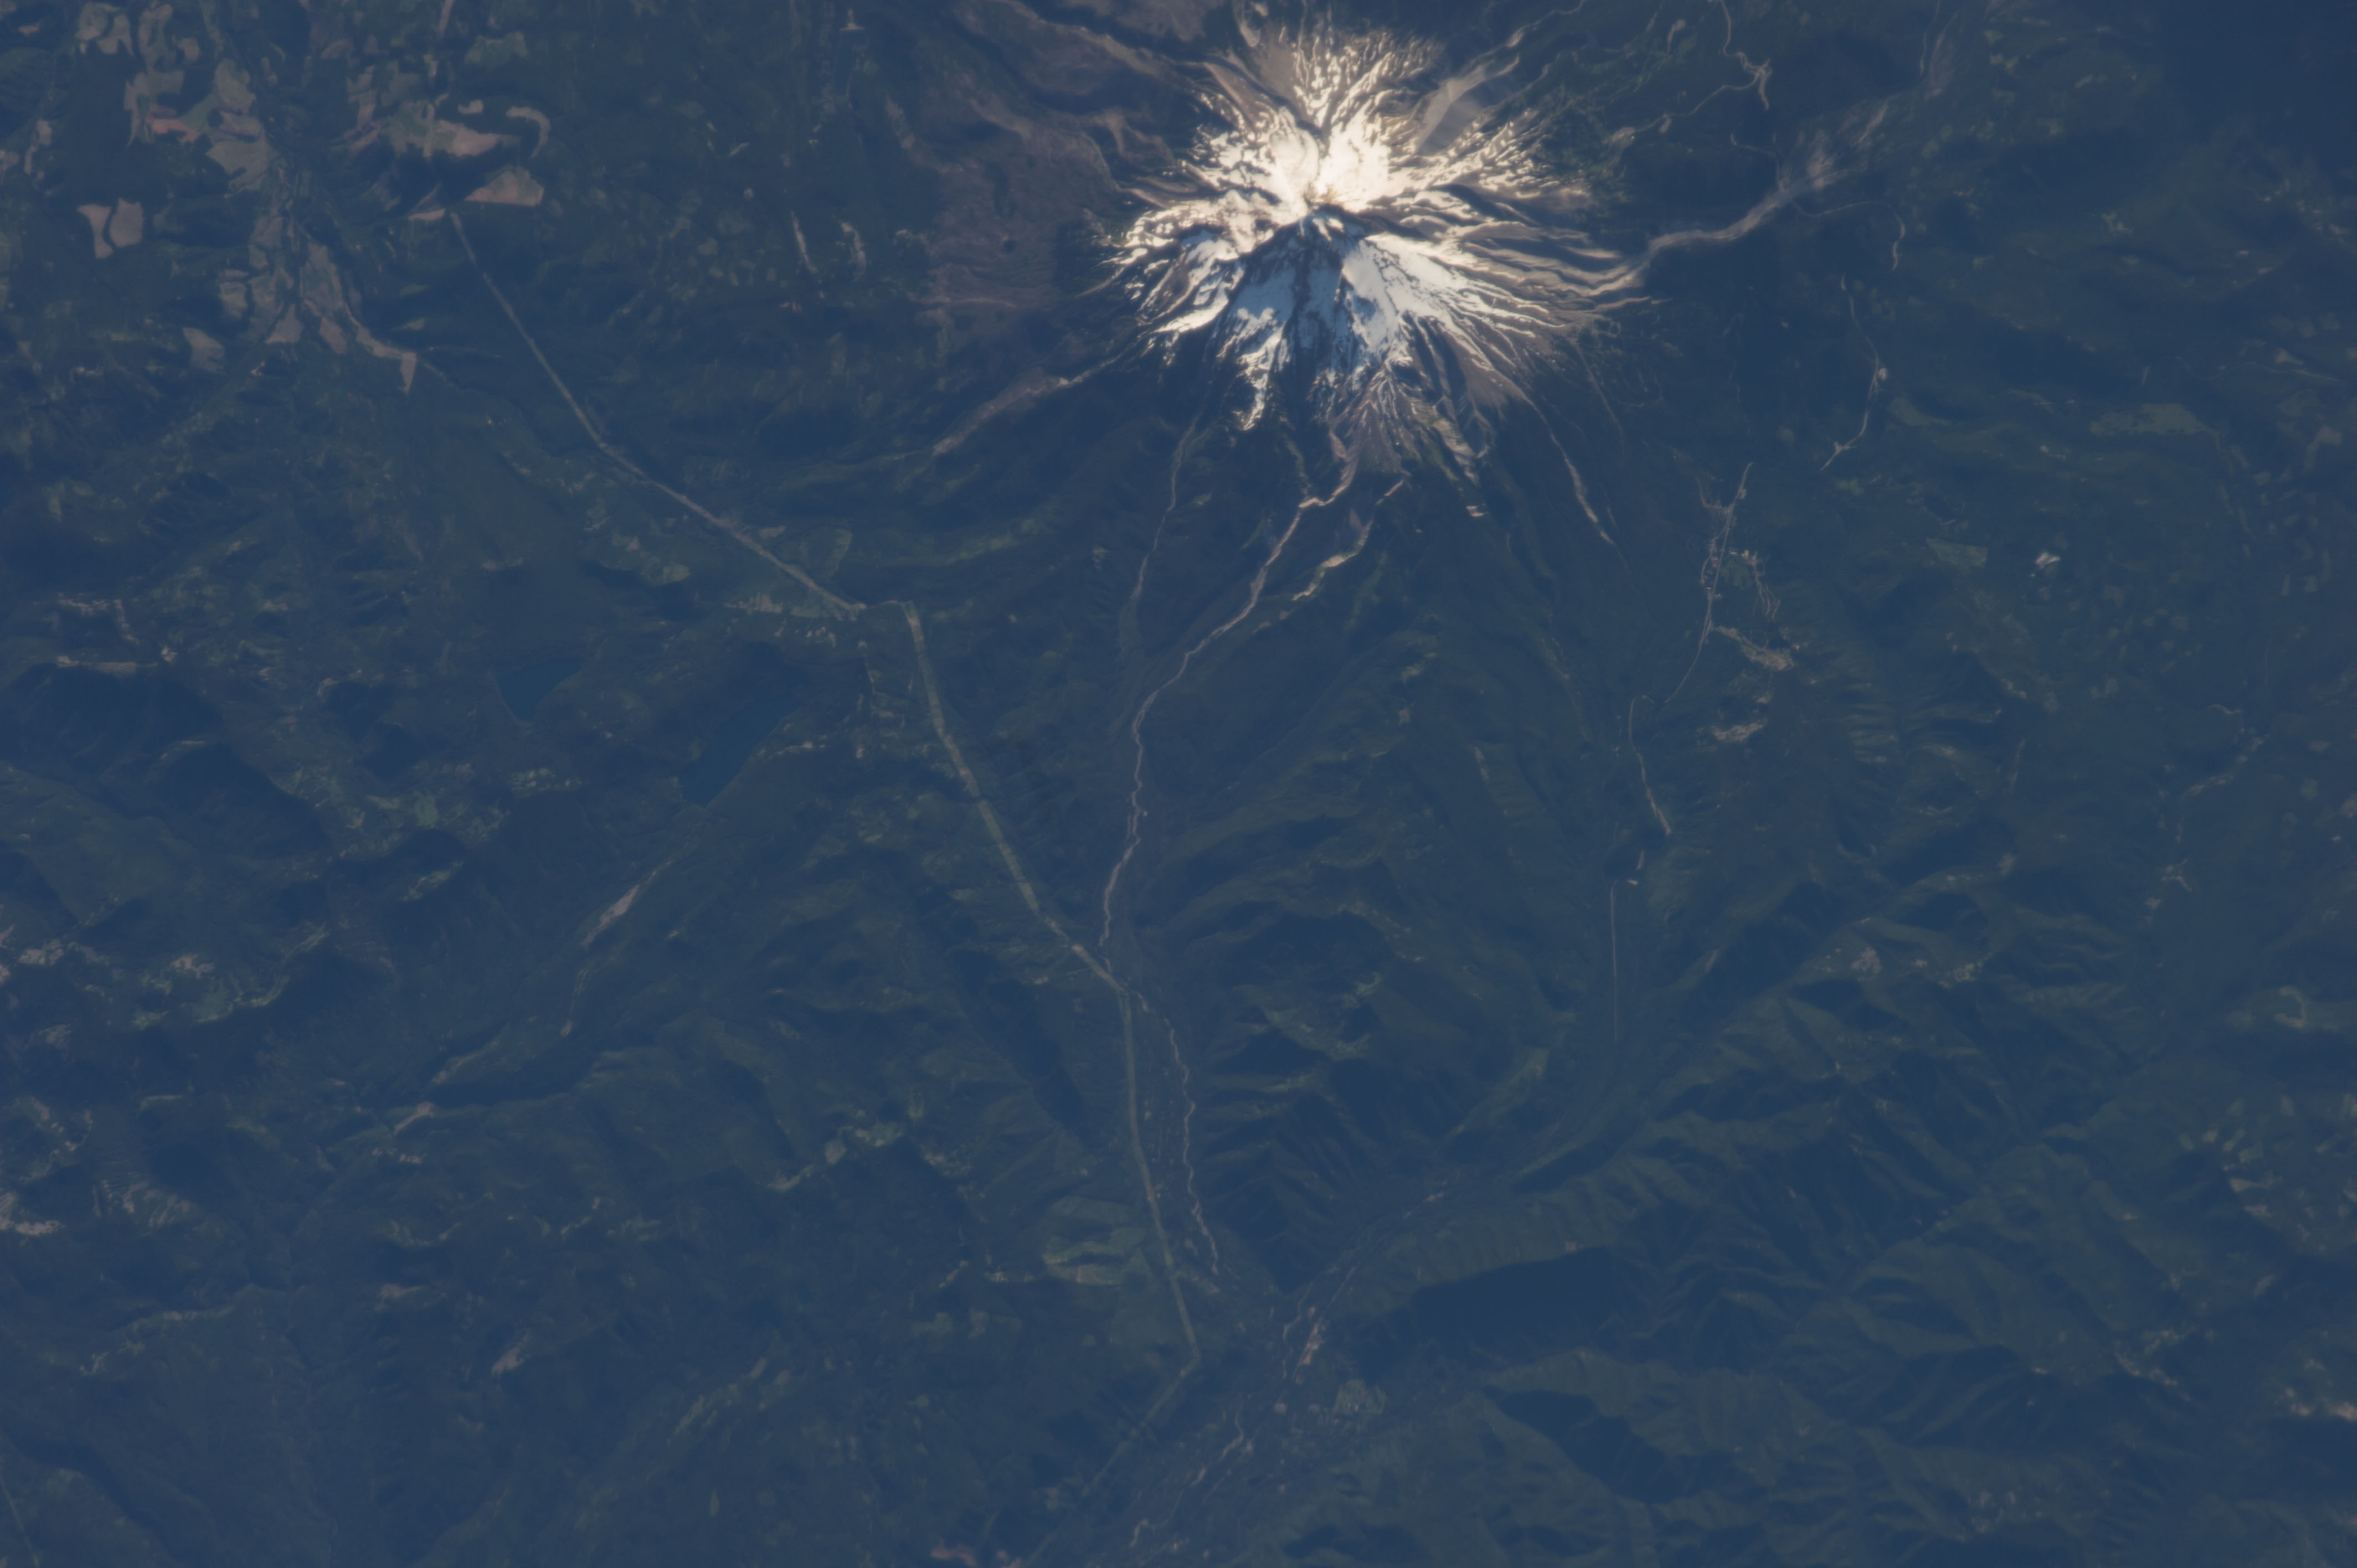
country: USA-OREGON
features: MT. HOOD
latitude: 45.3
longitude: -122.1
